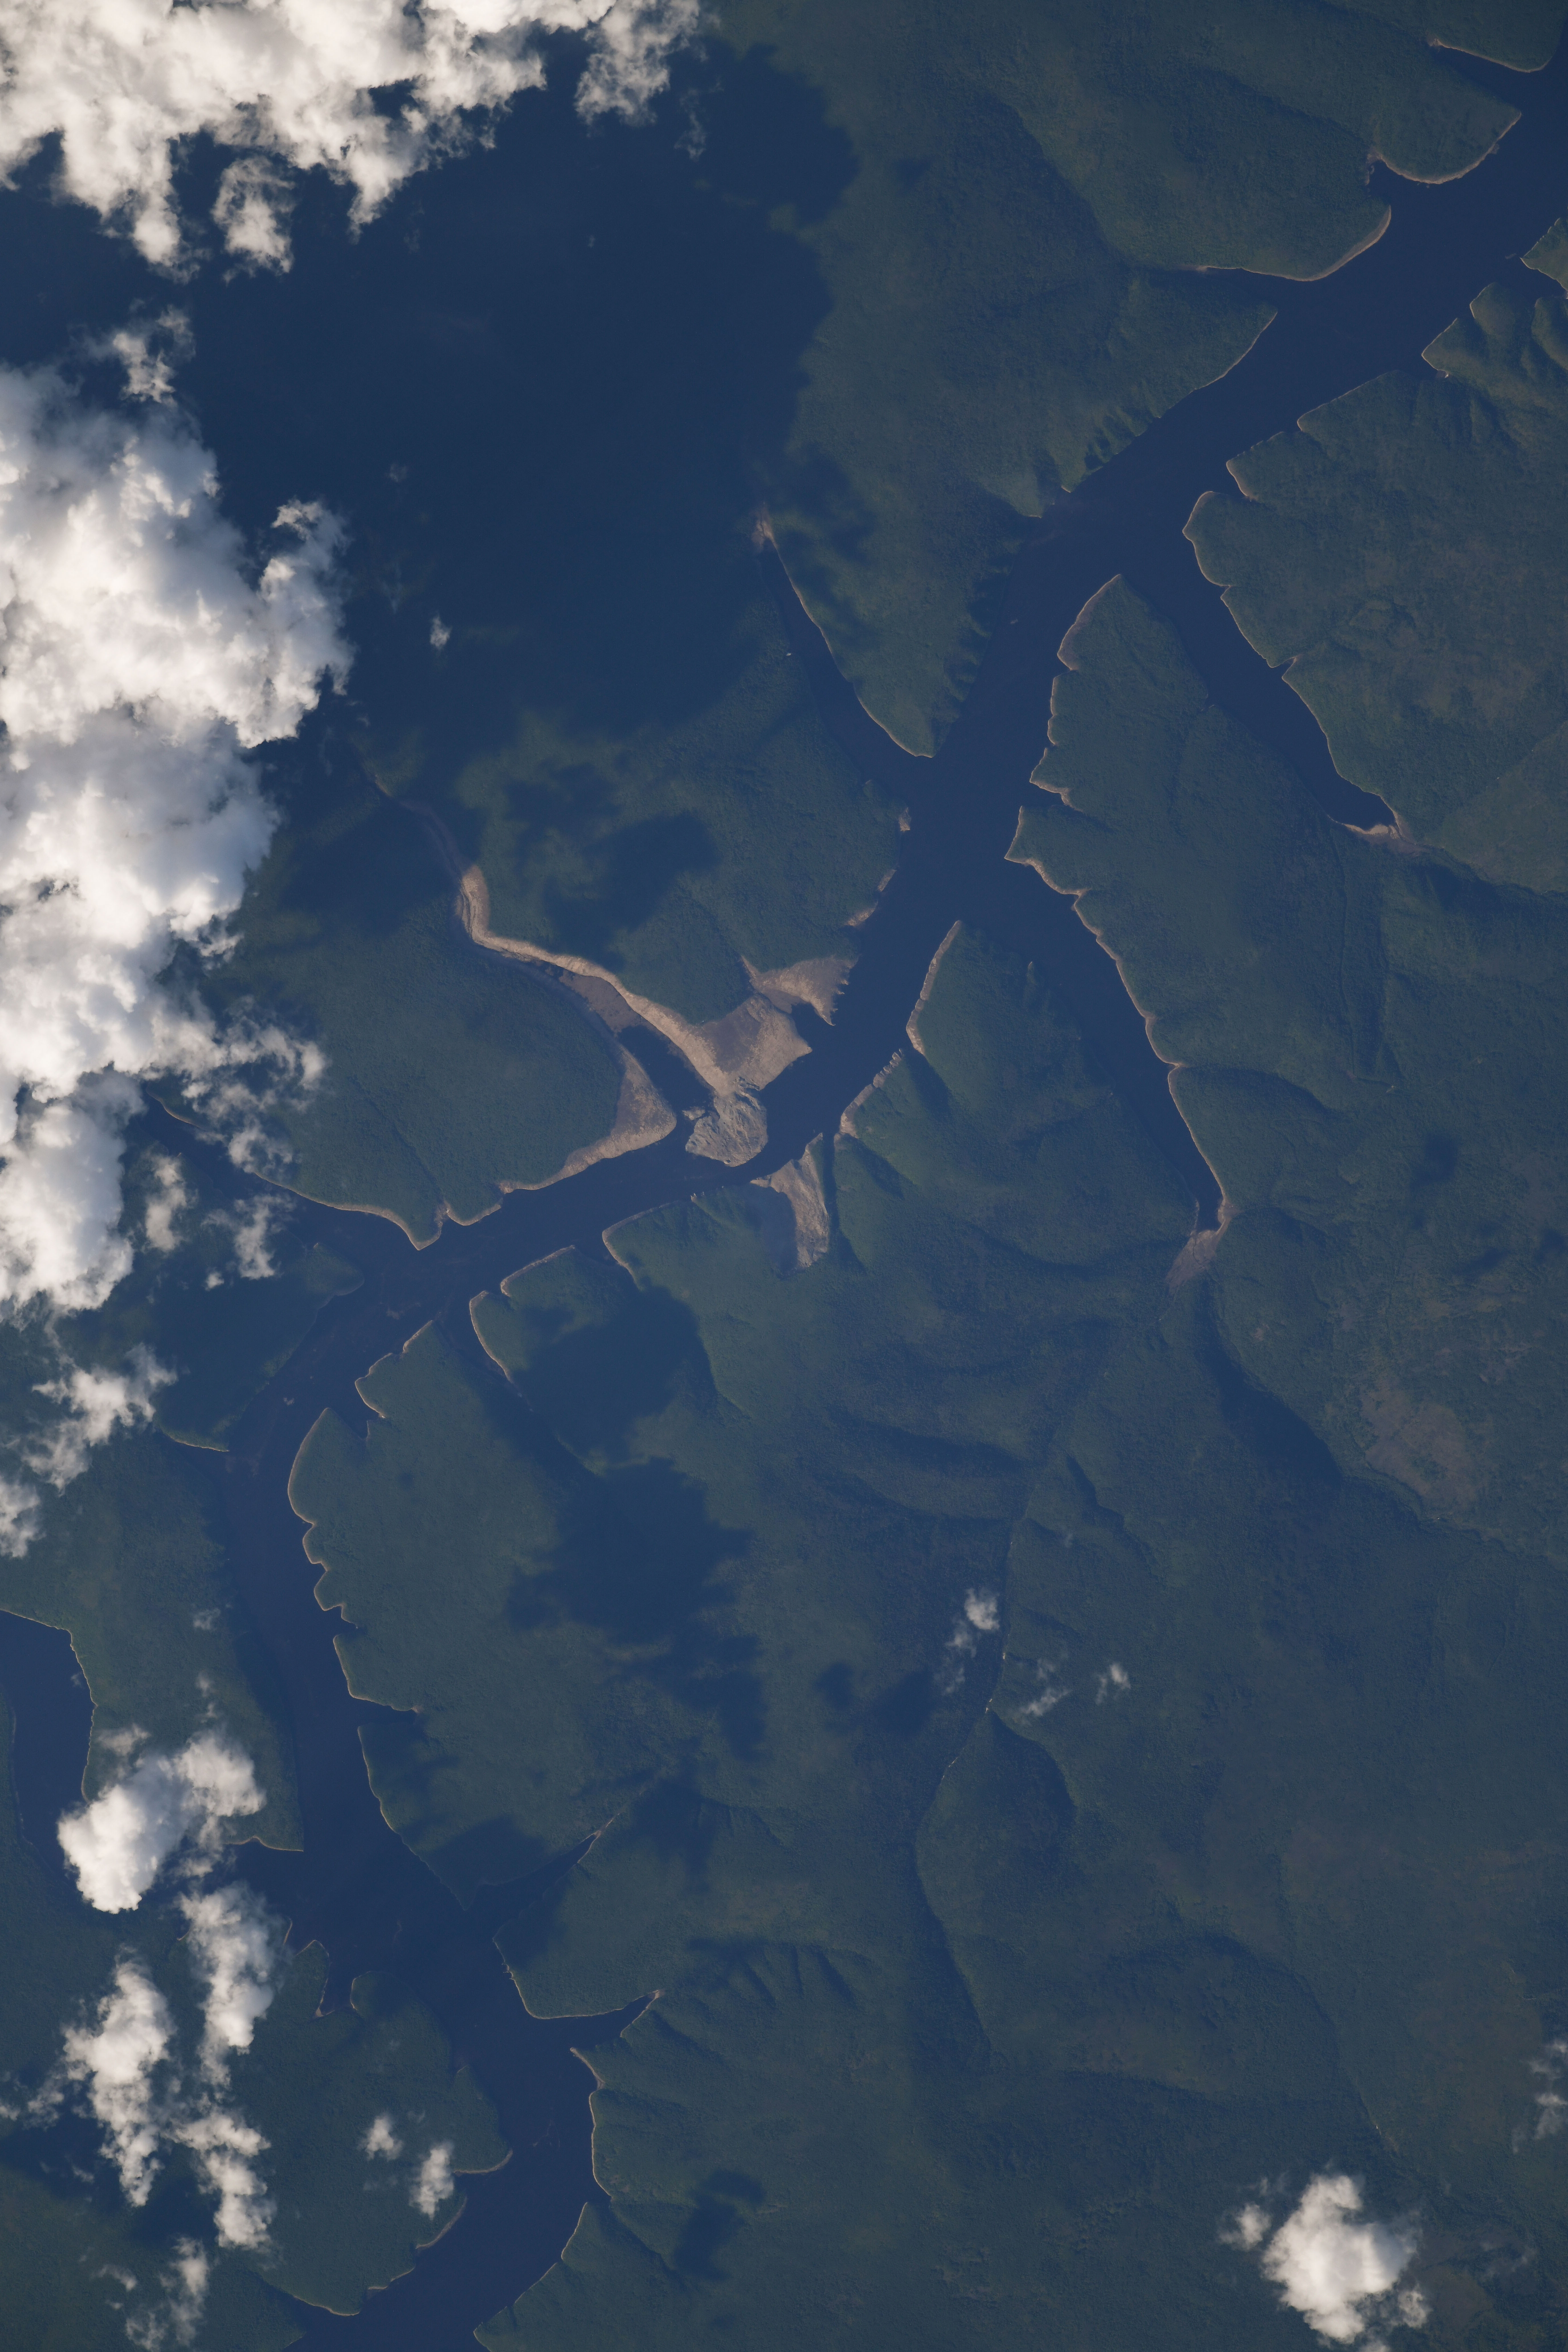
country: RUSSIAN FEDERATION
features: FOR.
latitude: 50.6
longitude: 131.5
